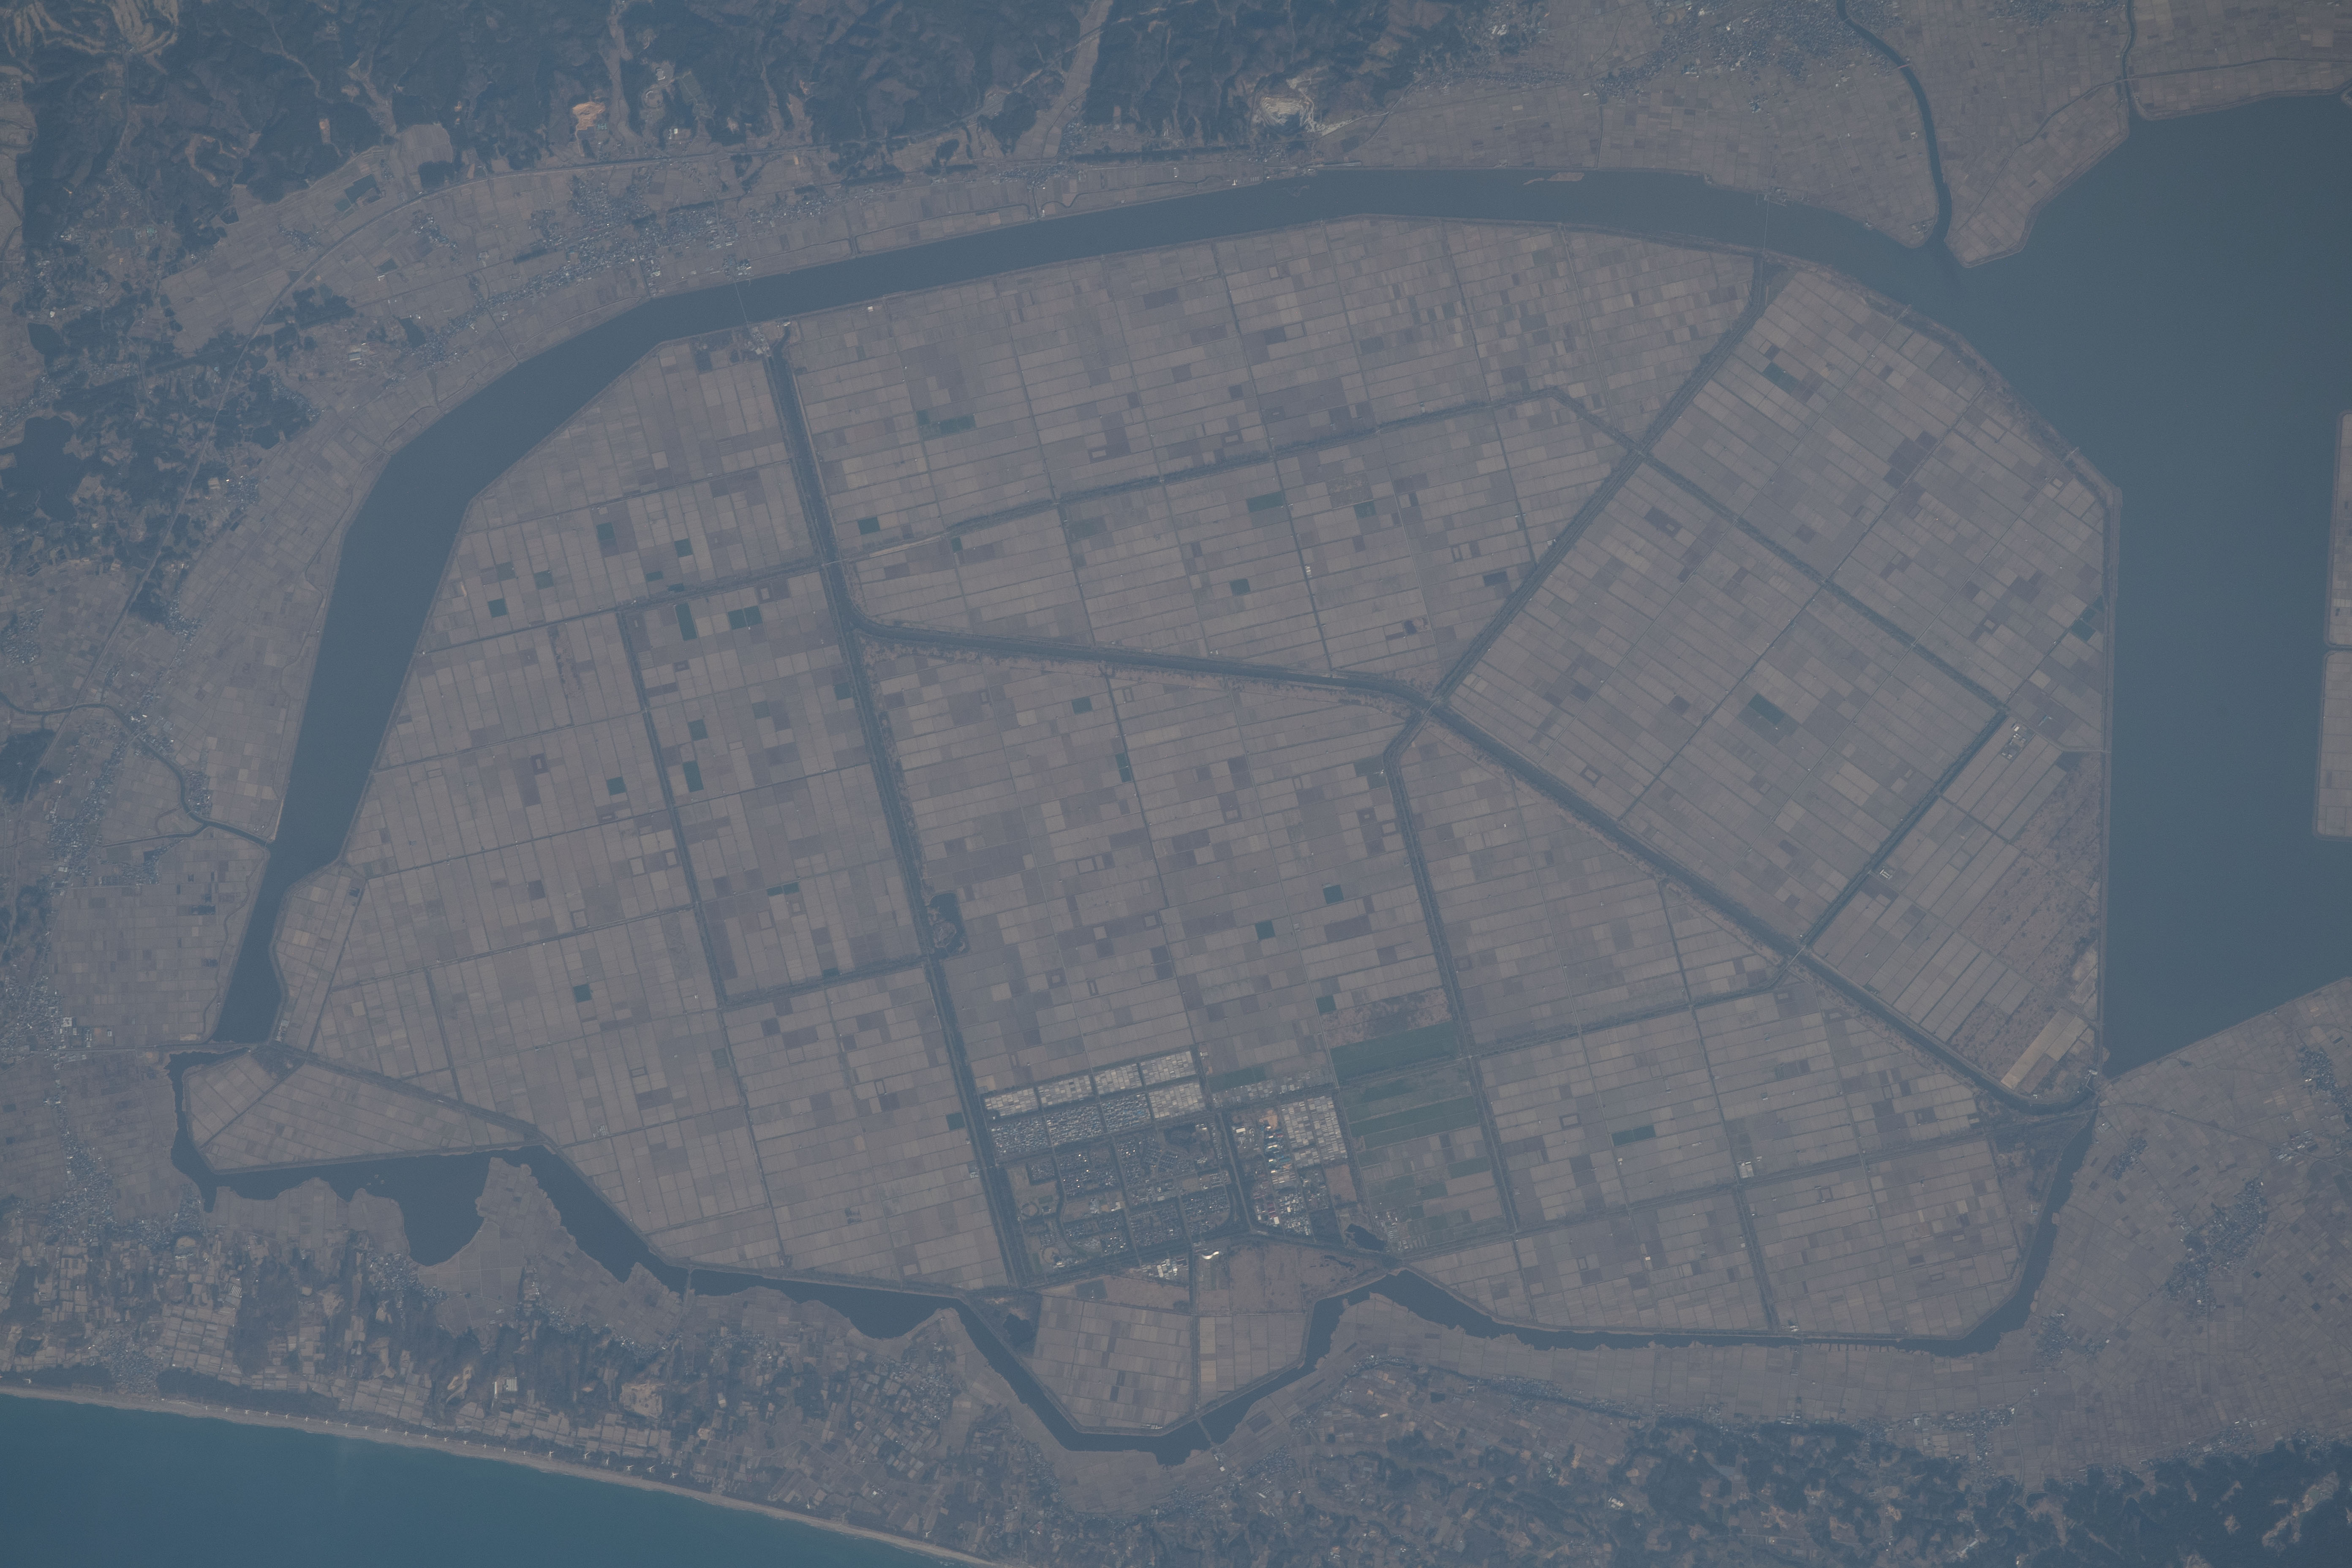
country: JAPAN
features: LAKE HACHIRO
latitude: 40.0
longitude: 140.0
